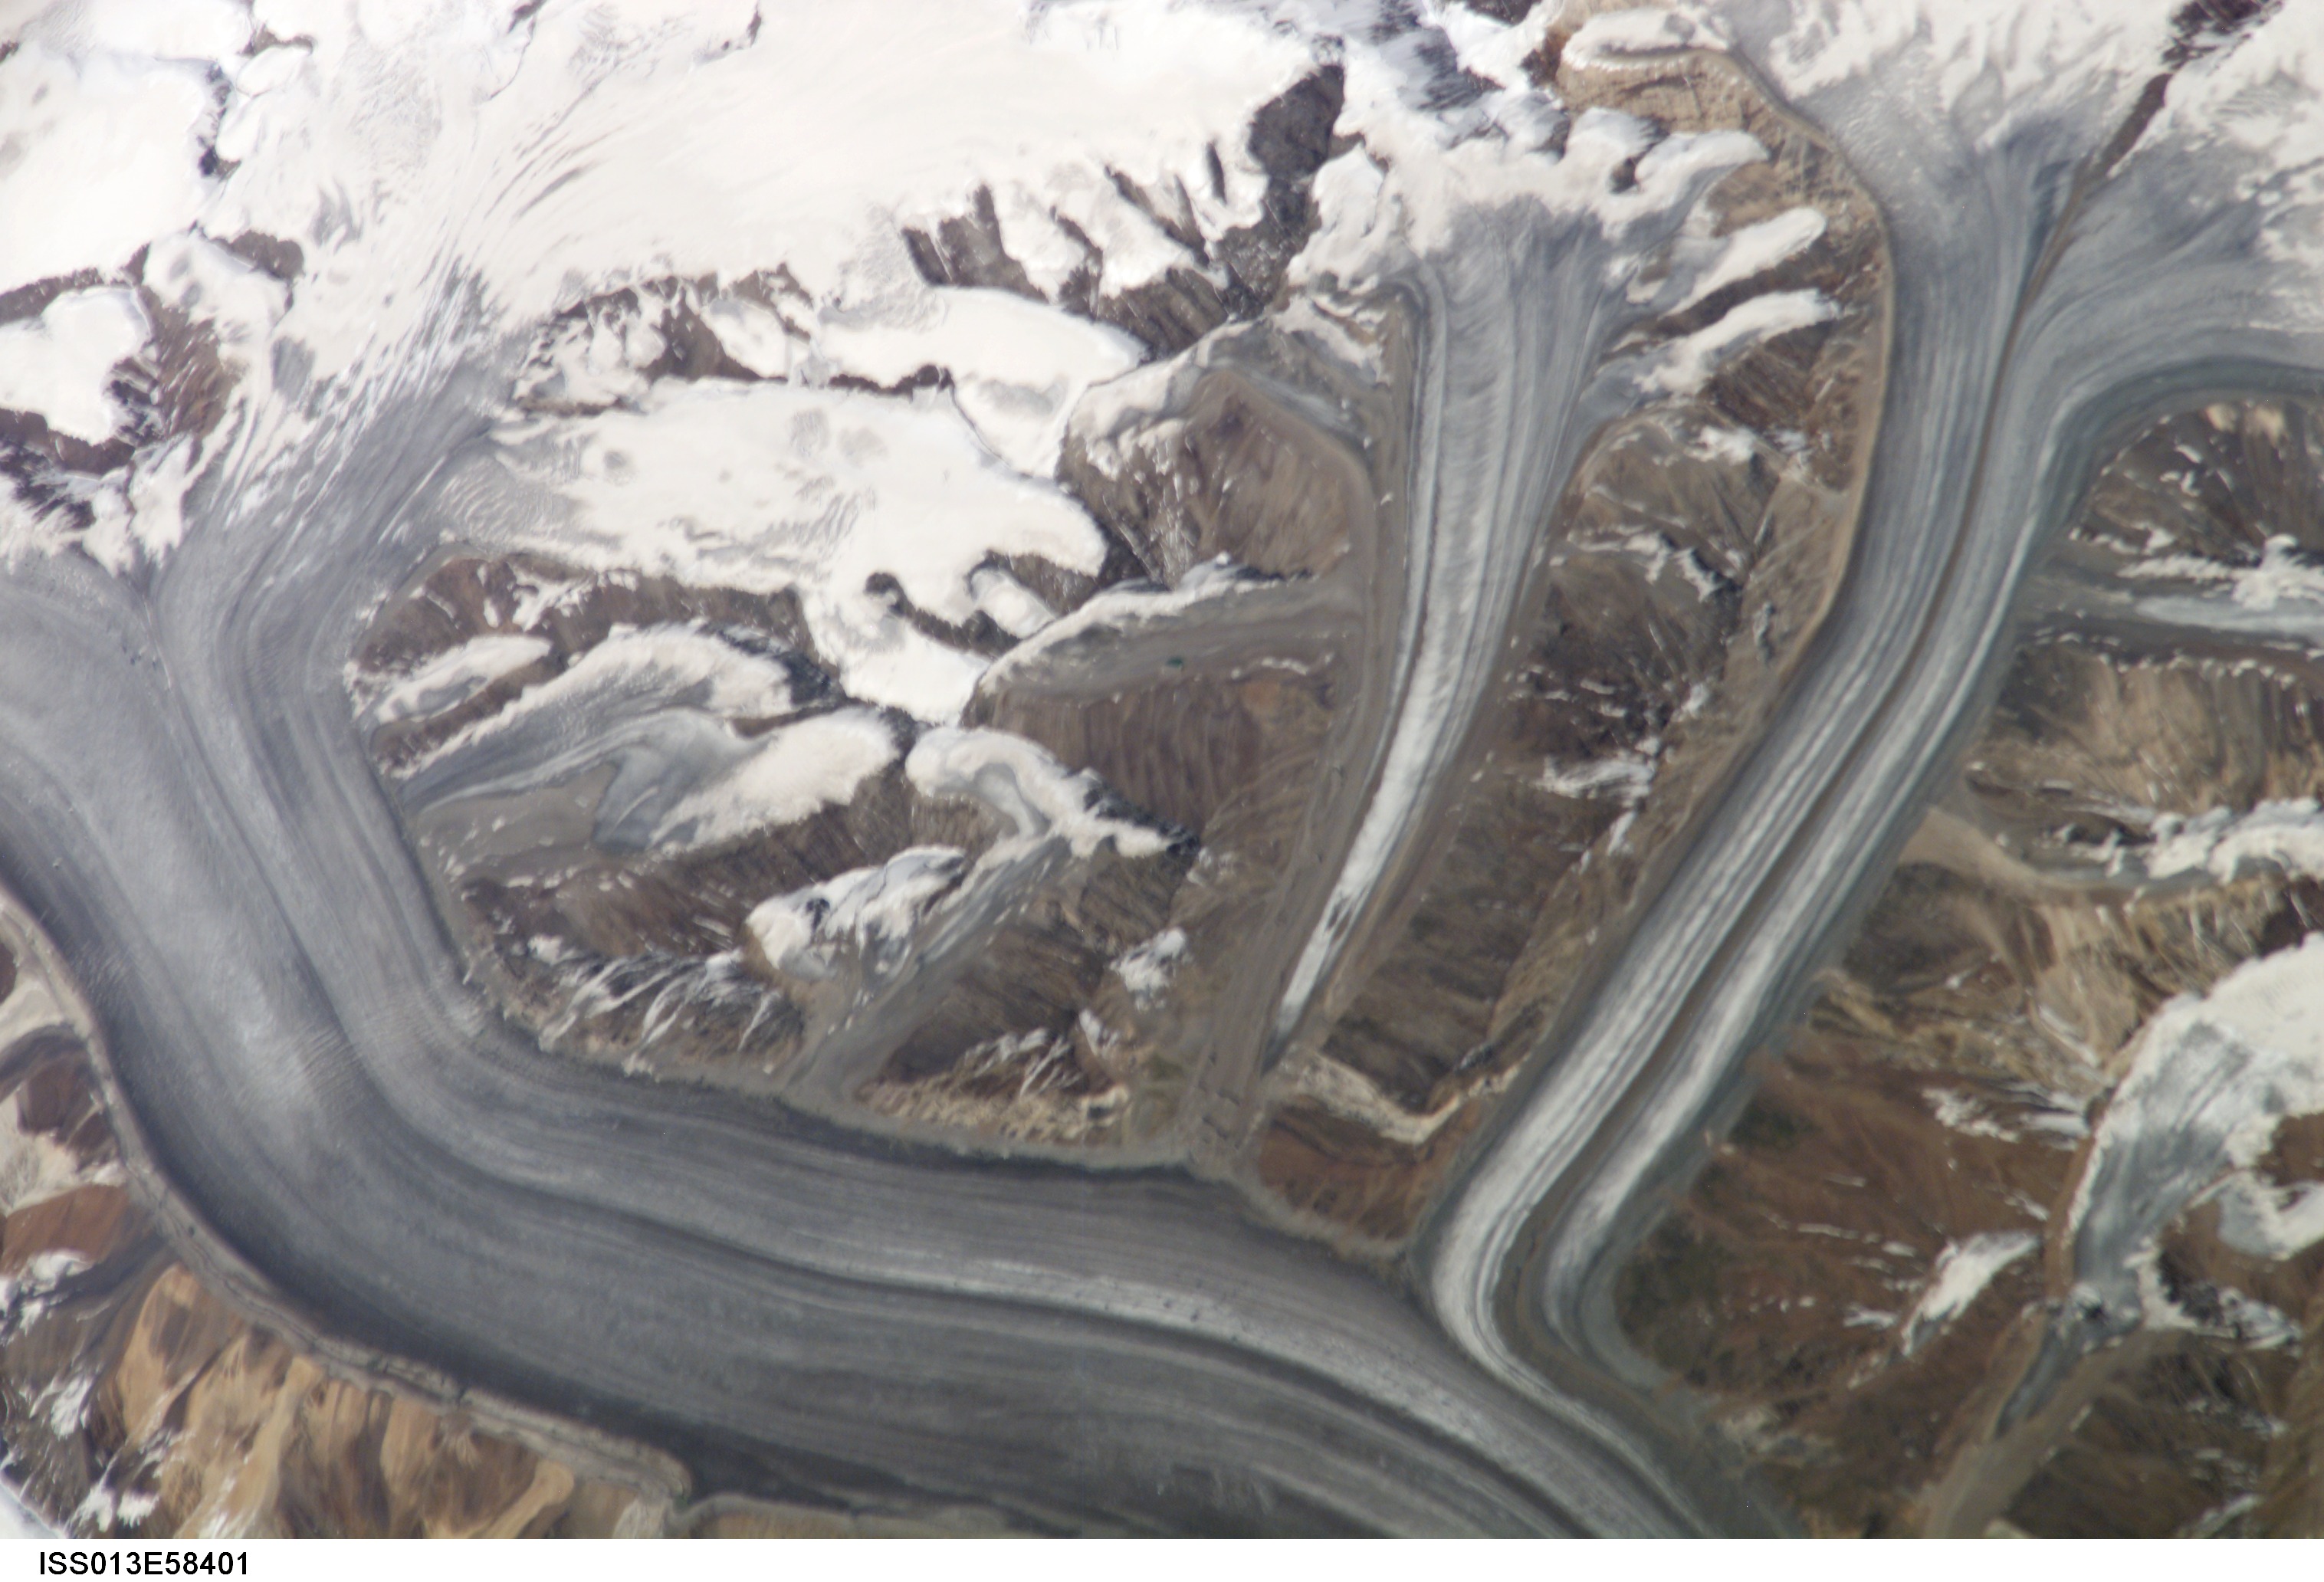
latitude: 36.8
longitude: 73.7
